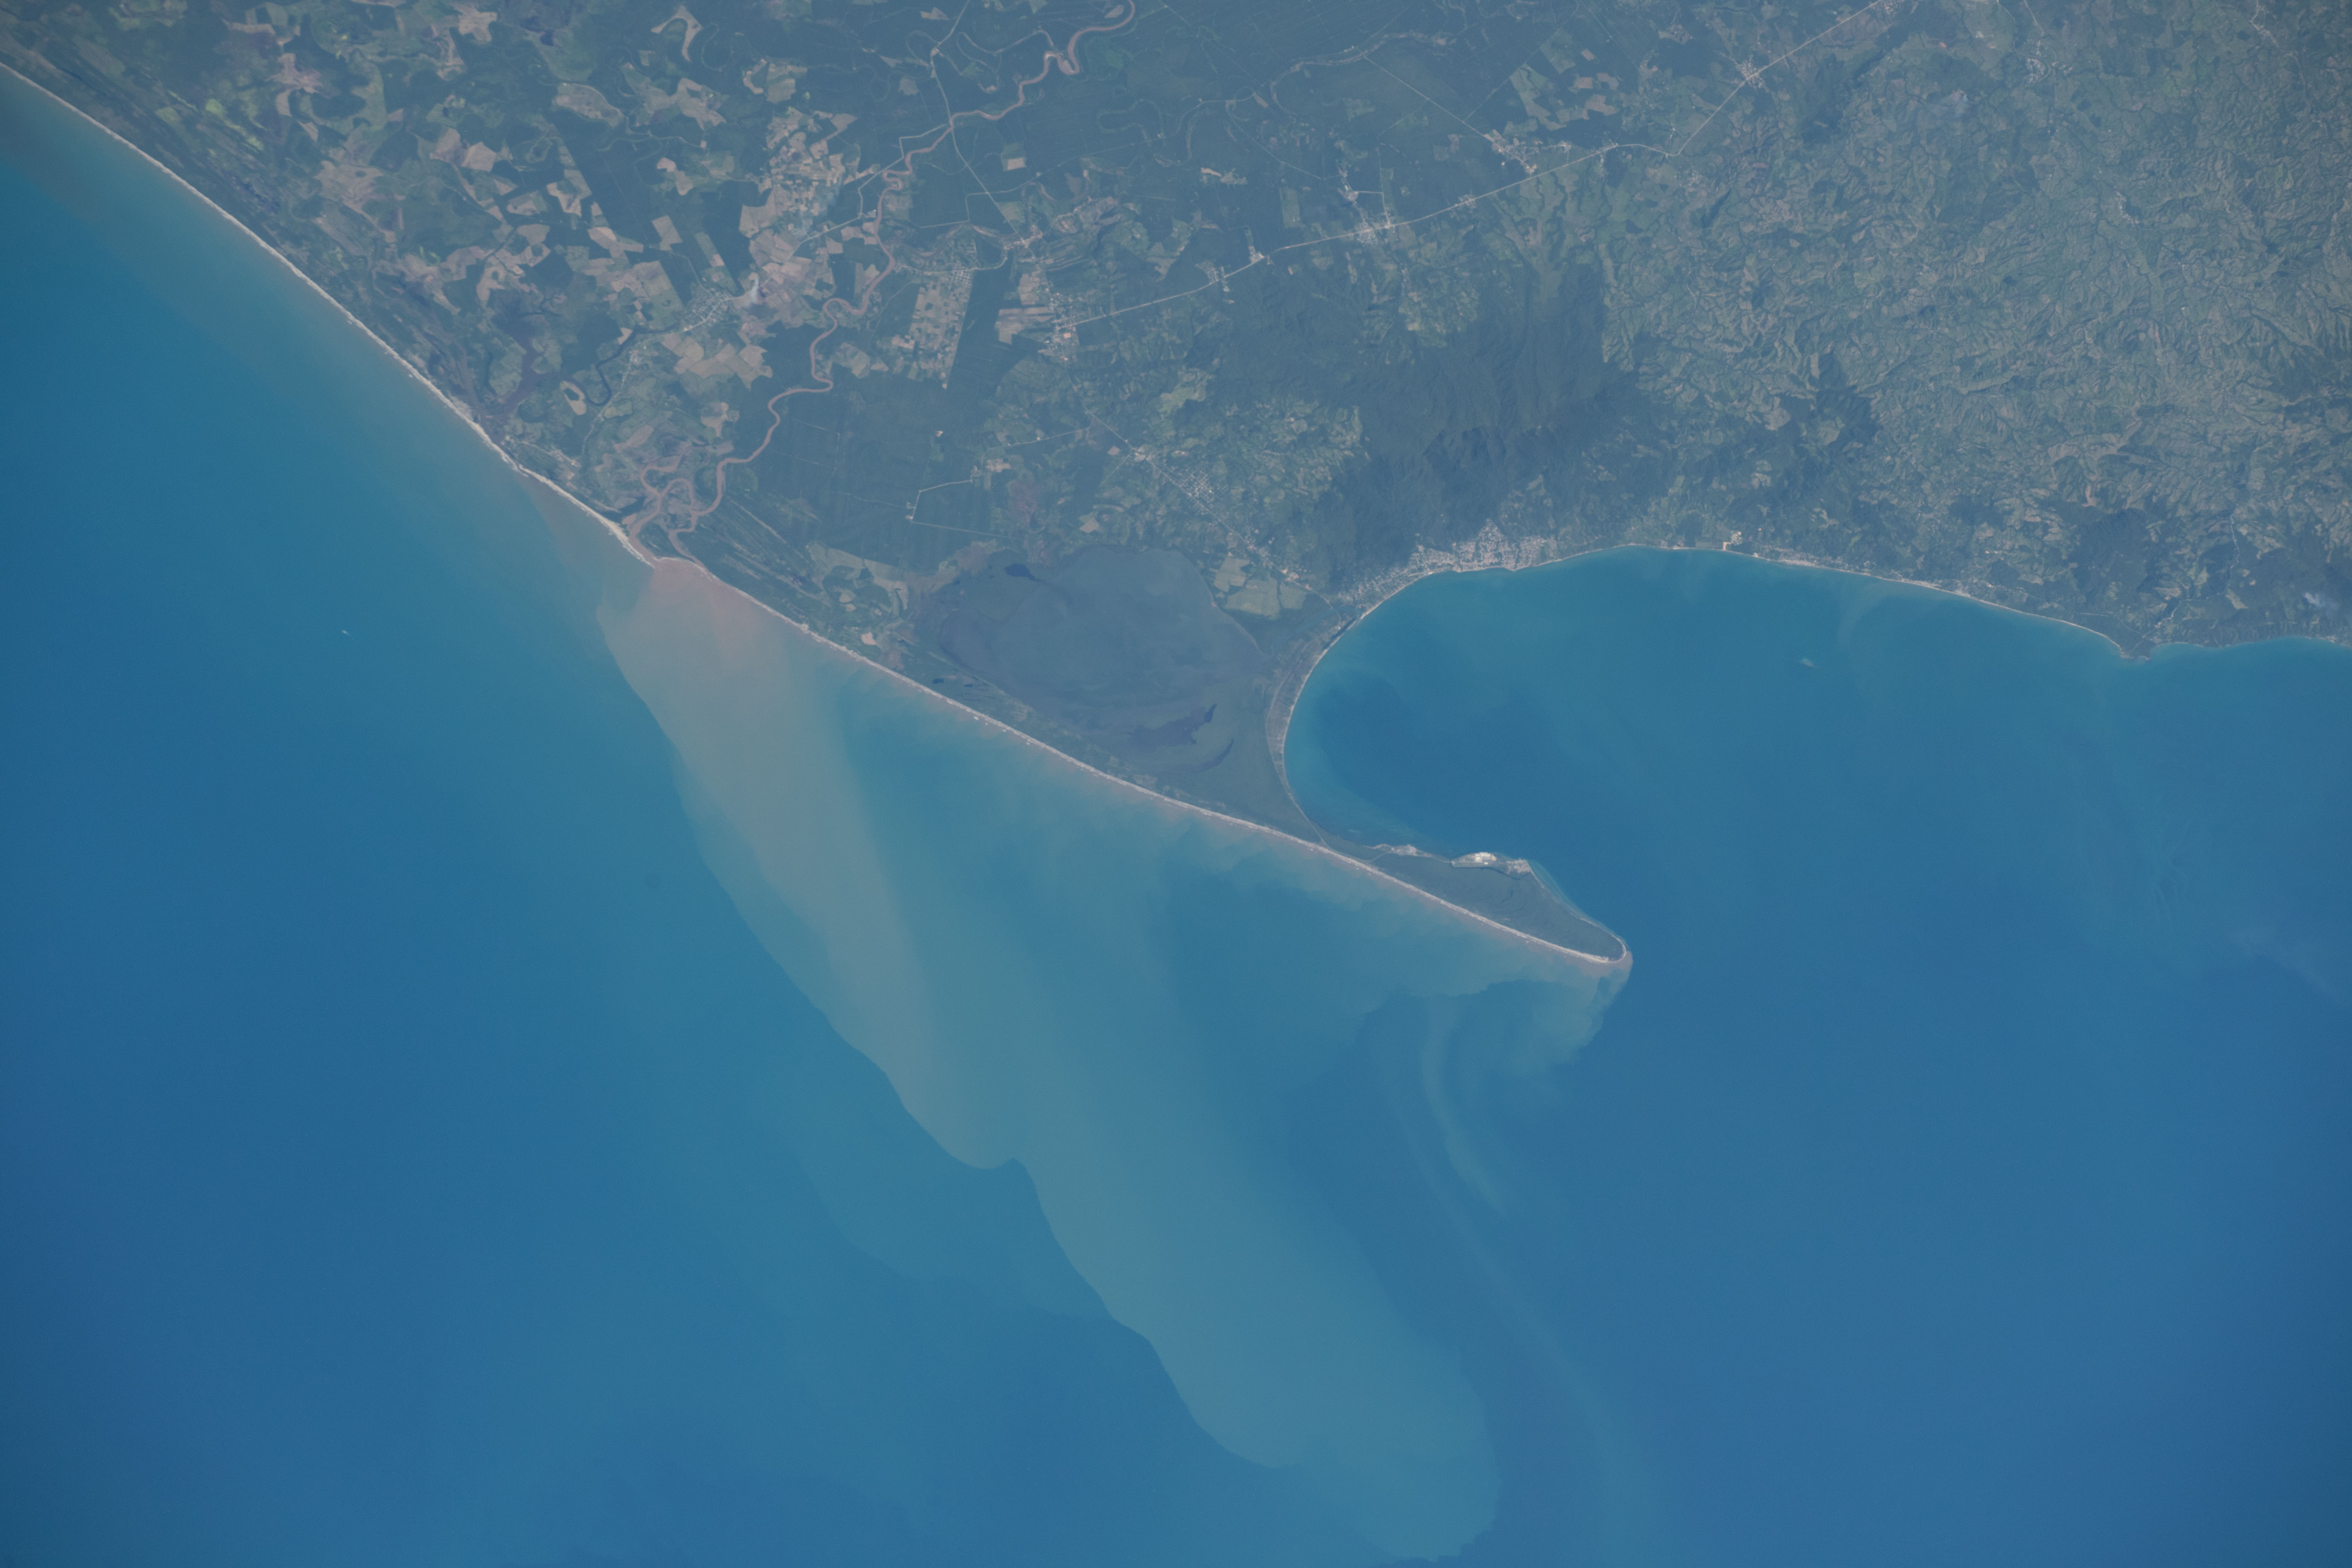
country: HONDURAS
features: BARRANCO BLANCO, LAGUNA GUAIMORETO
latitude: 16.0
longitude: -85.9
